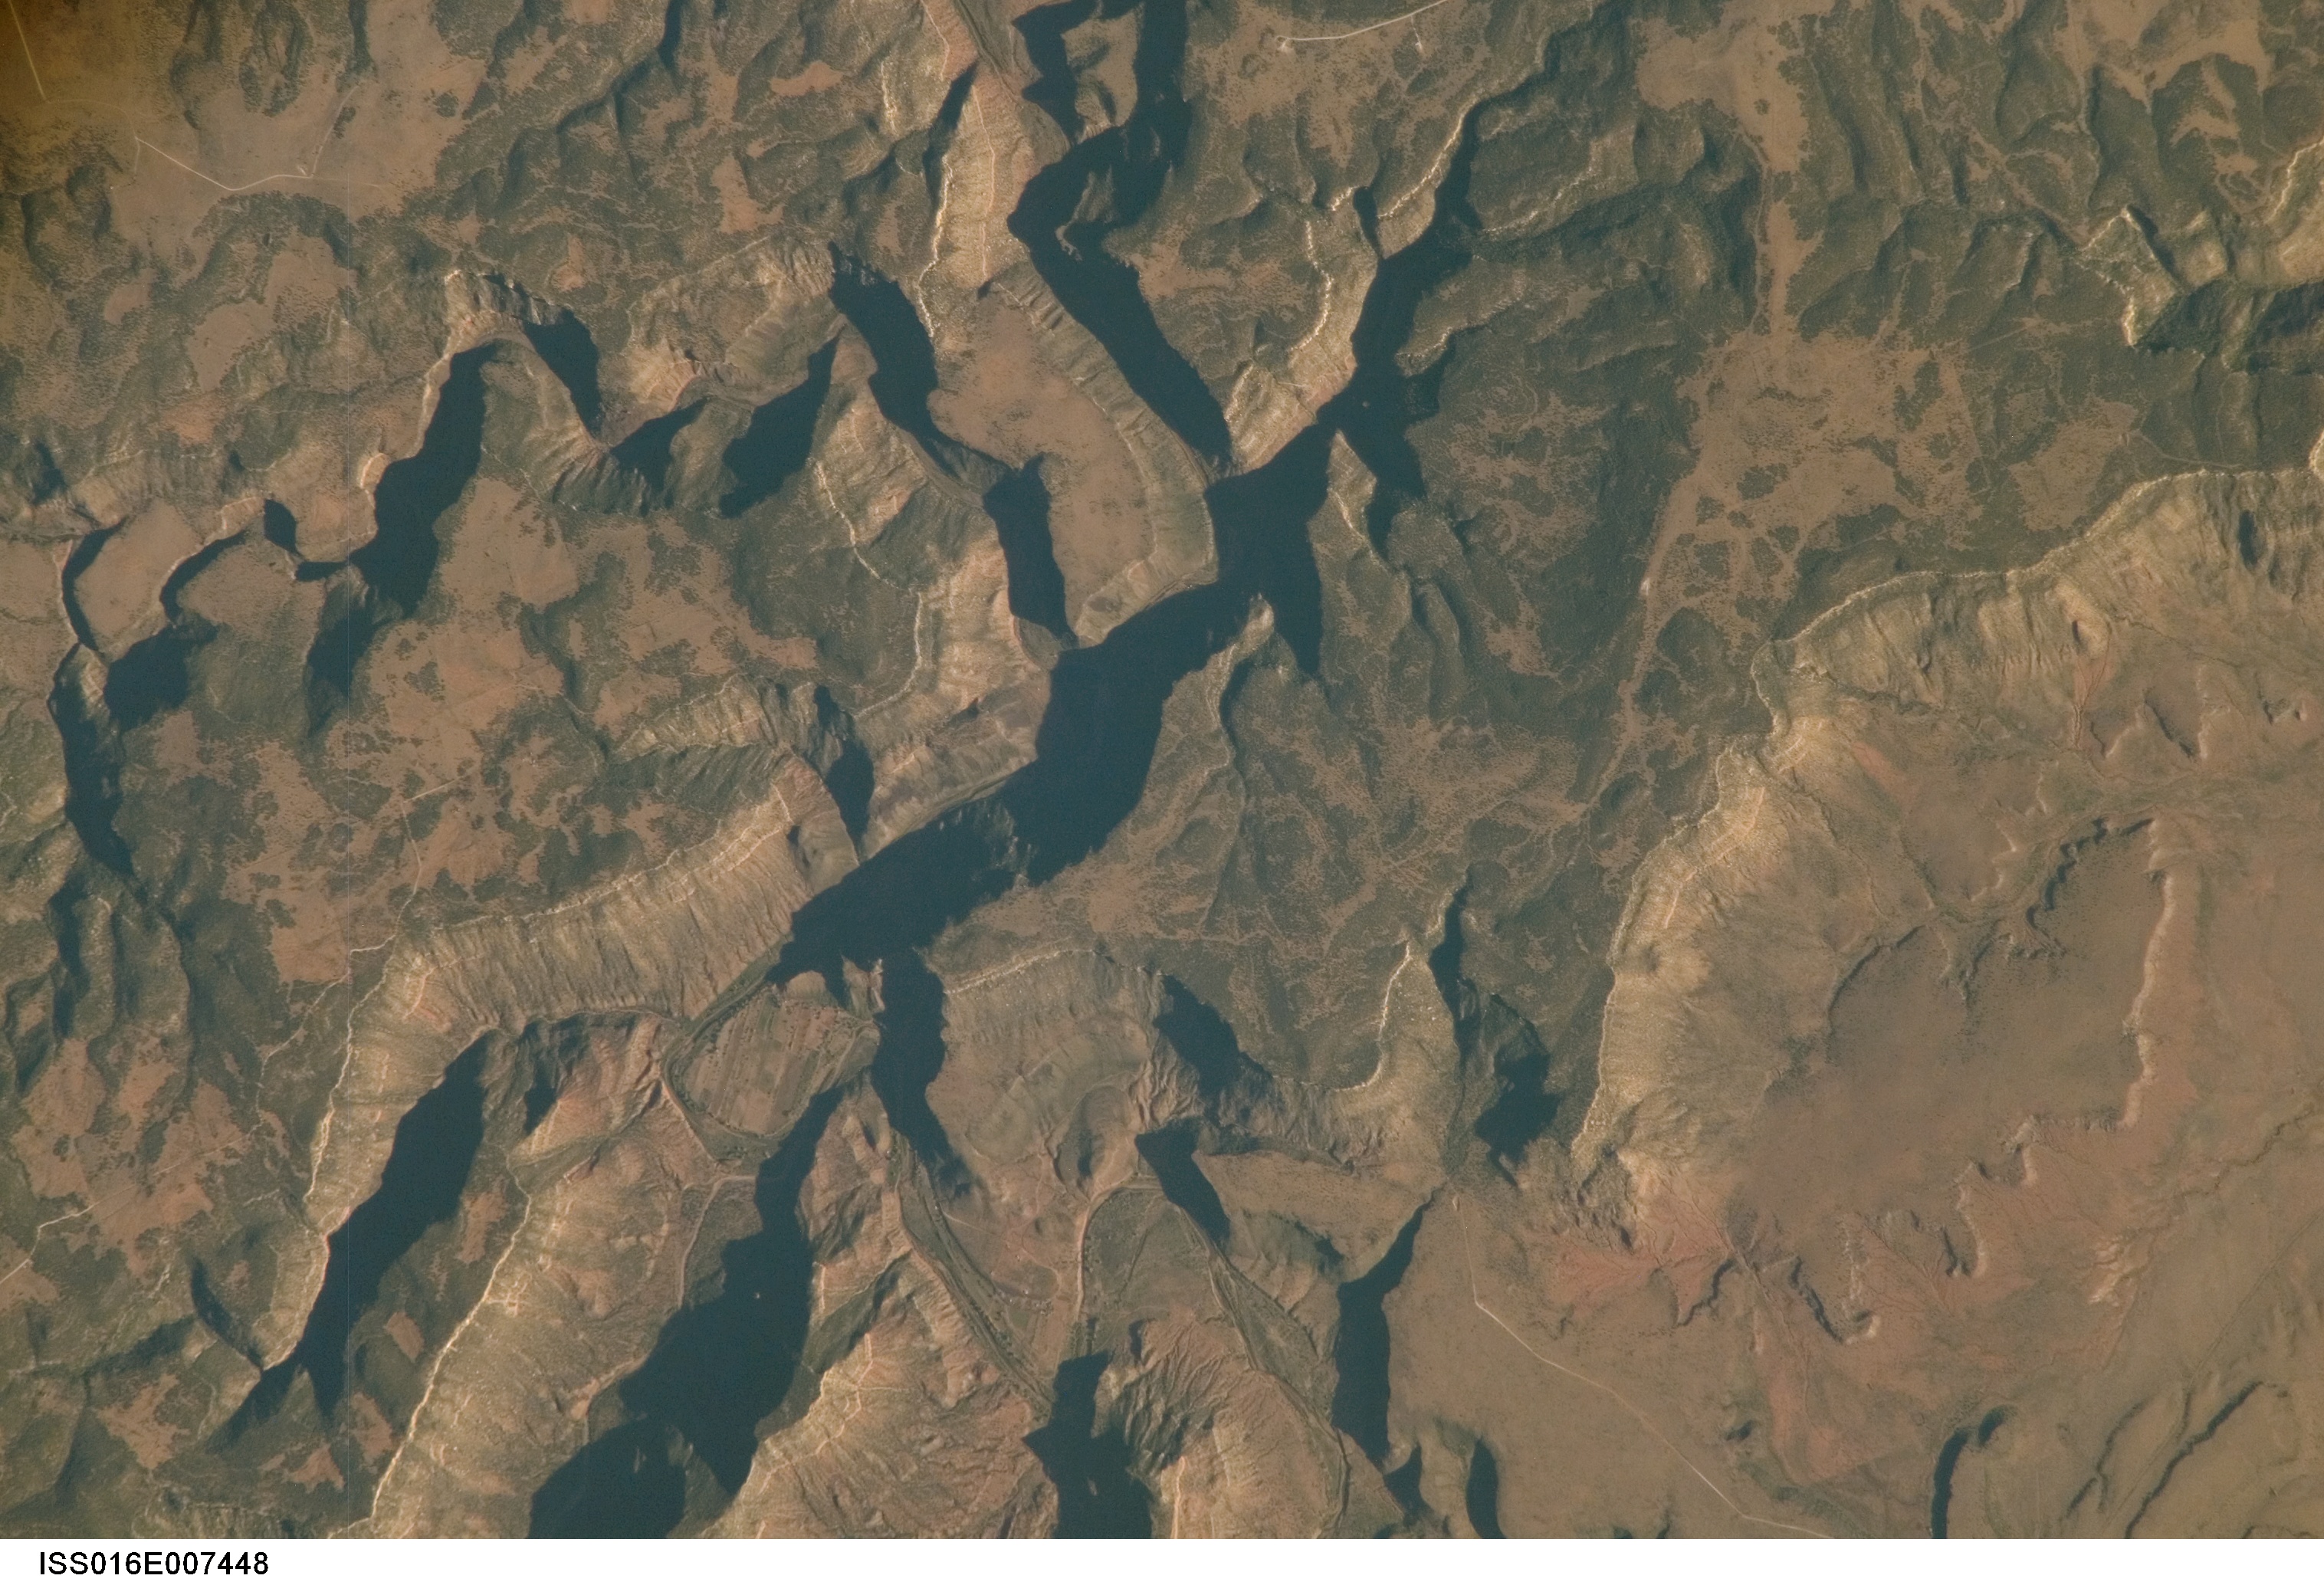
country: USA-NEW MEXICO
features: SABINOSO, CANADIAN R., CANYONS
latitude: 35.7
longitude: -104.4
